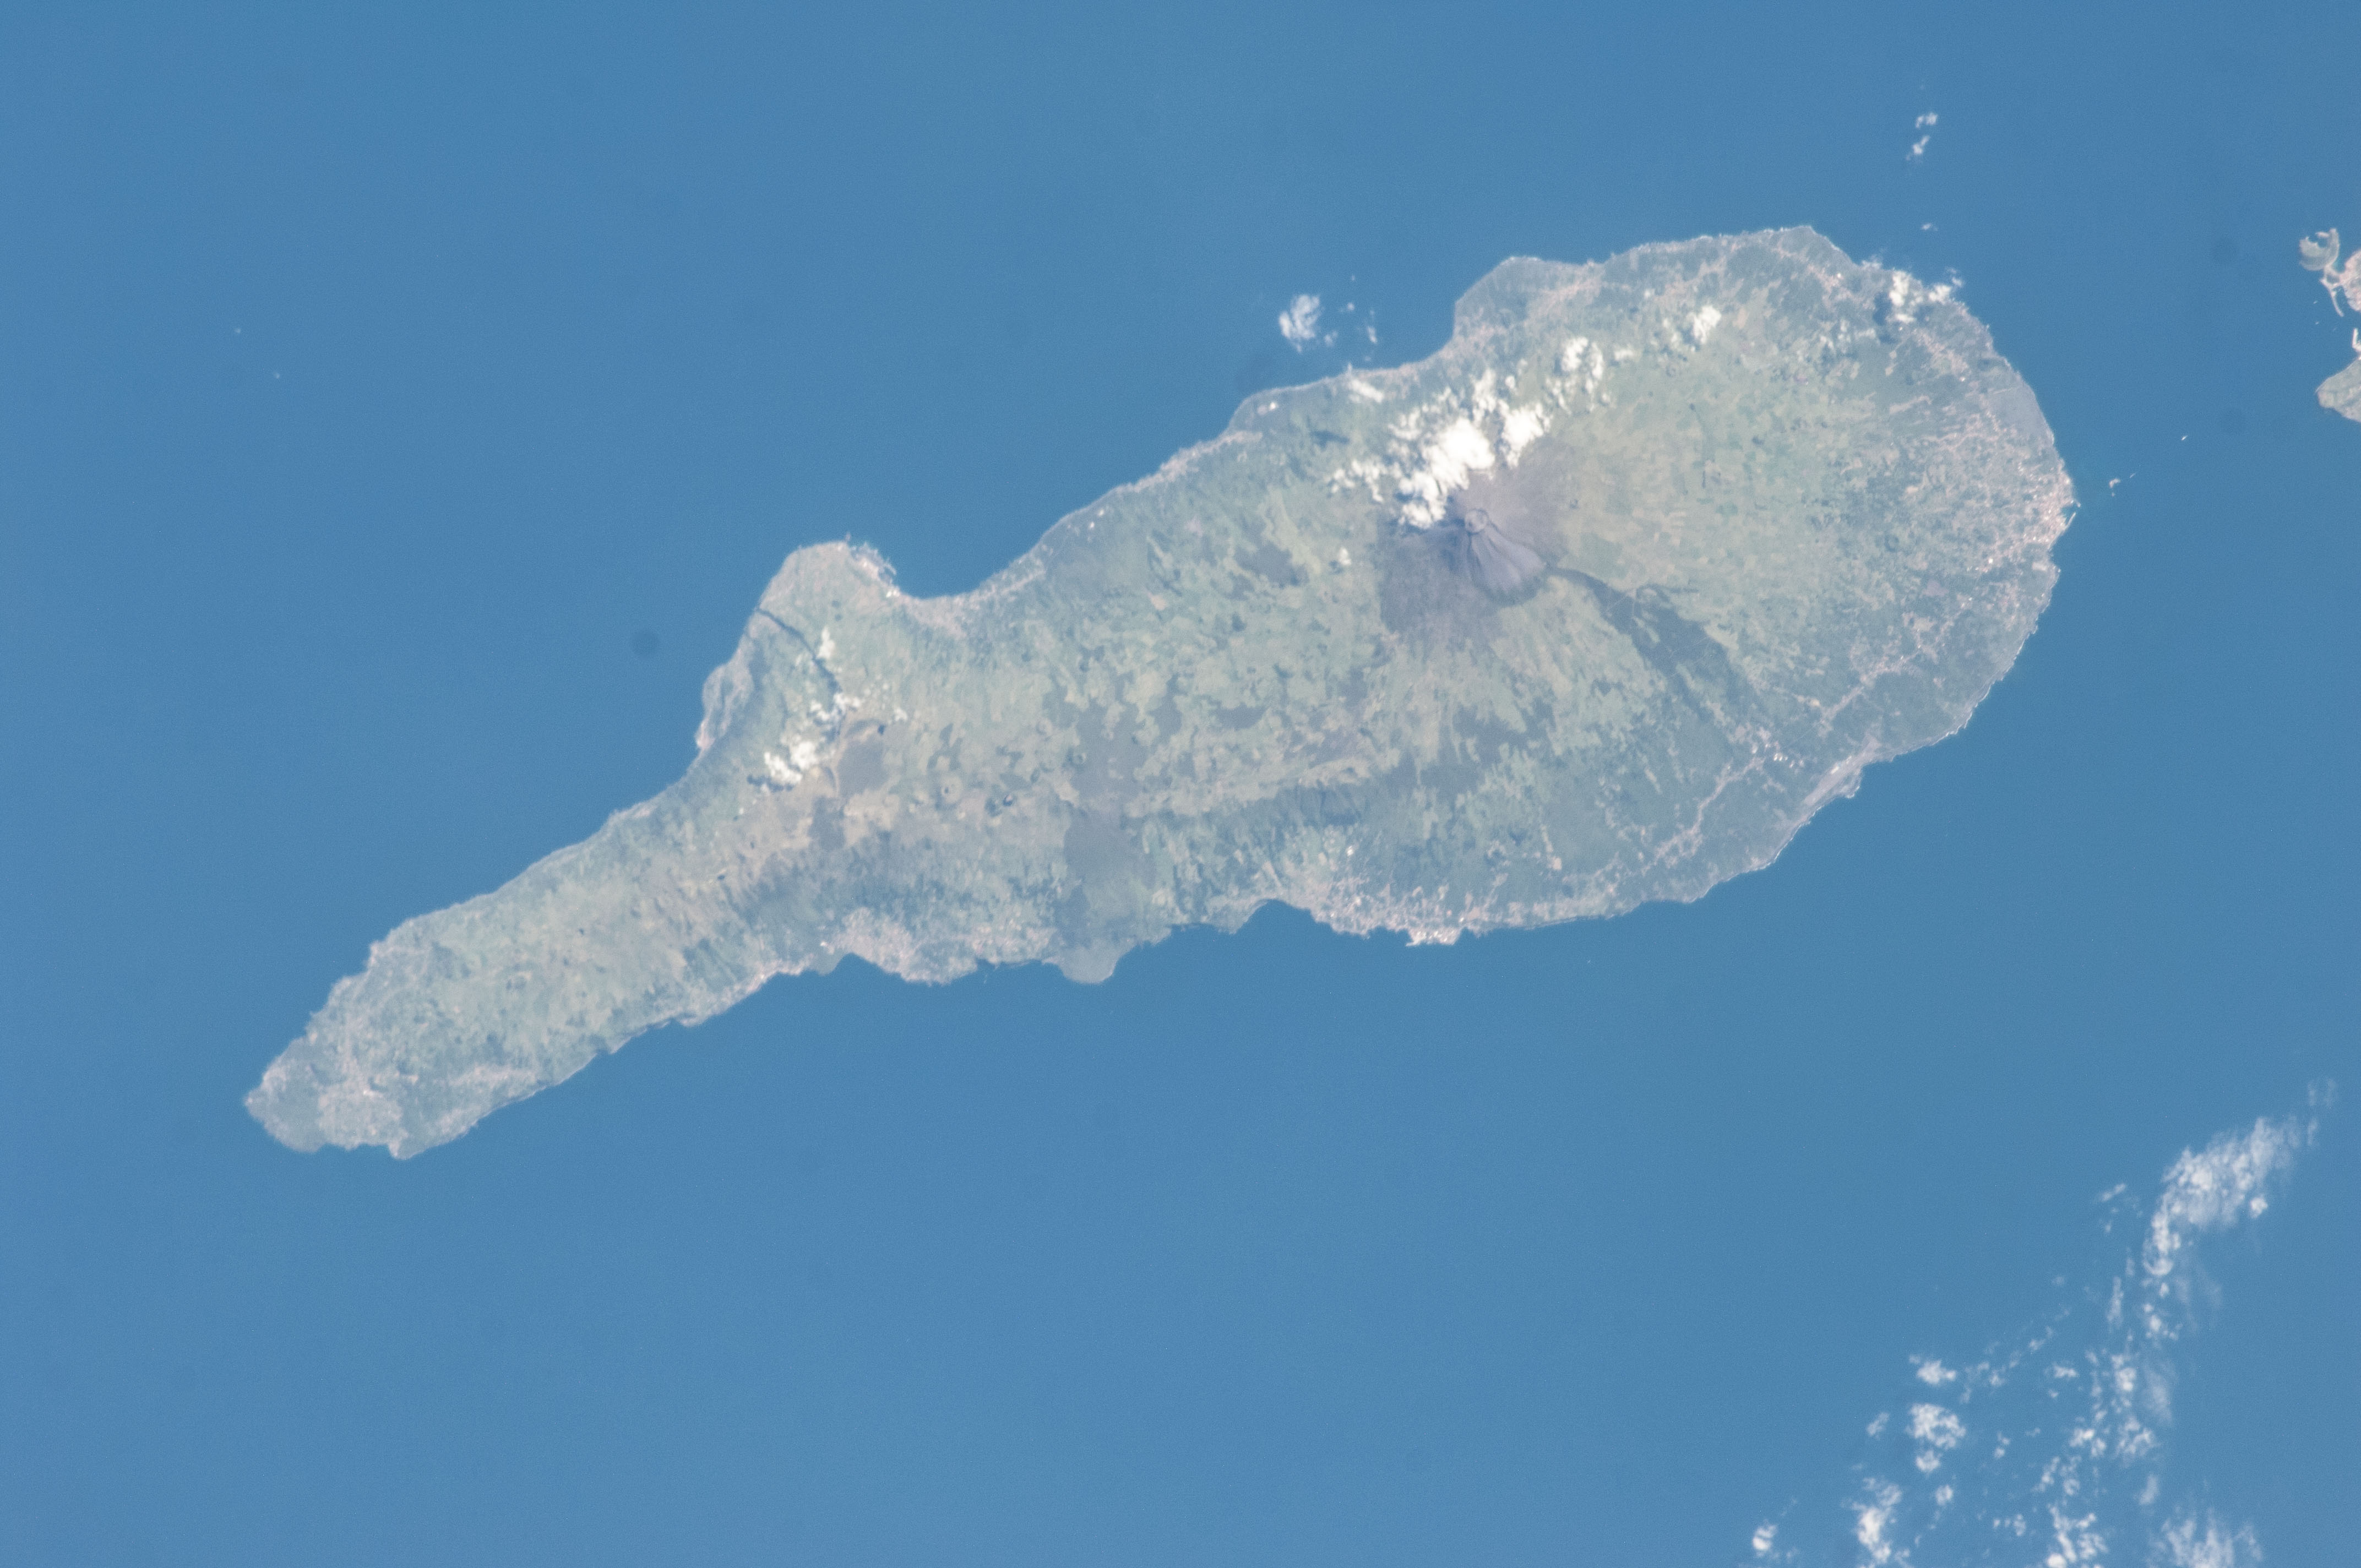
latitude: 38.5
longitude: -28.3
